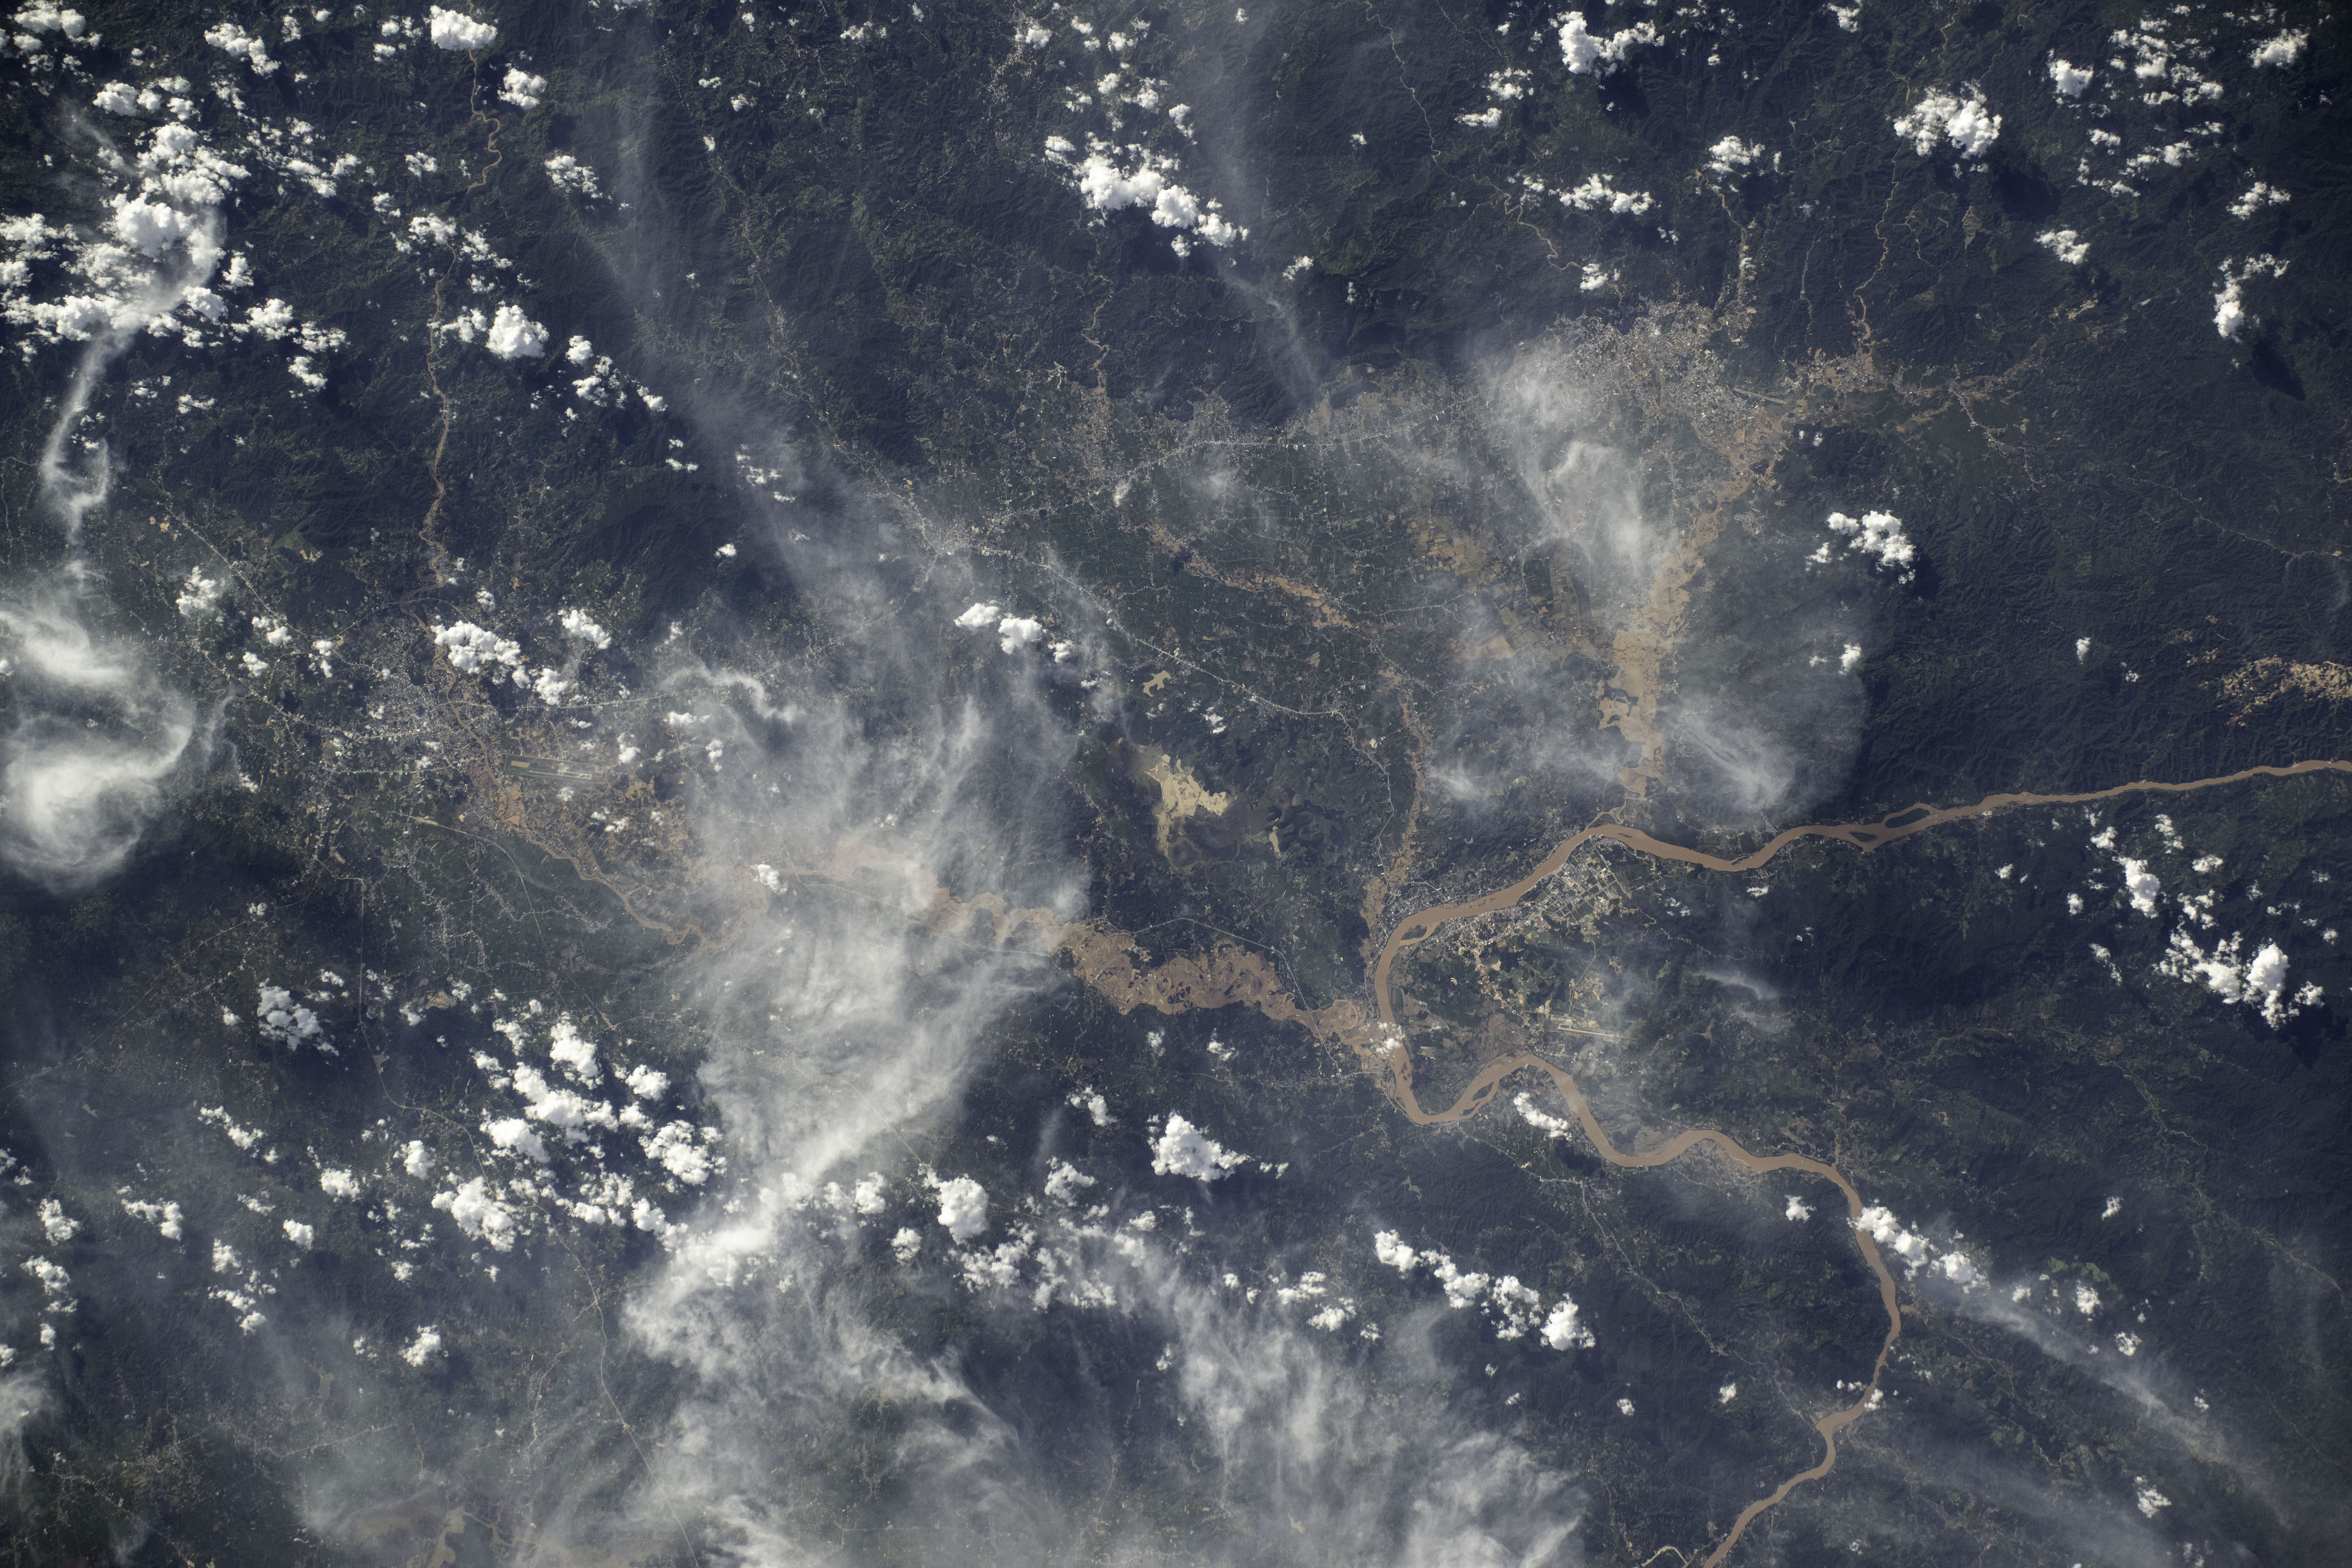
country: THAILAND
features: CHIANG SAEN, MEKONG RIVER, KOK RIVER, CHIANG RAI, TACHILEIK
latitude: 20.2
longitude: 100.0
